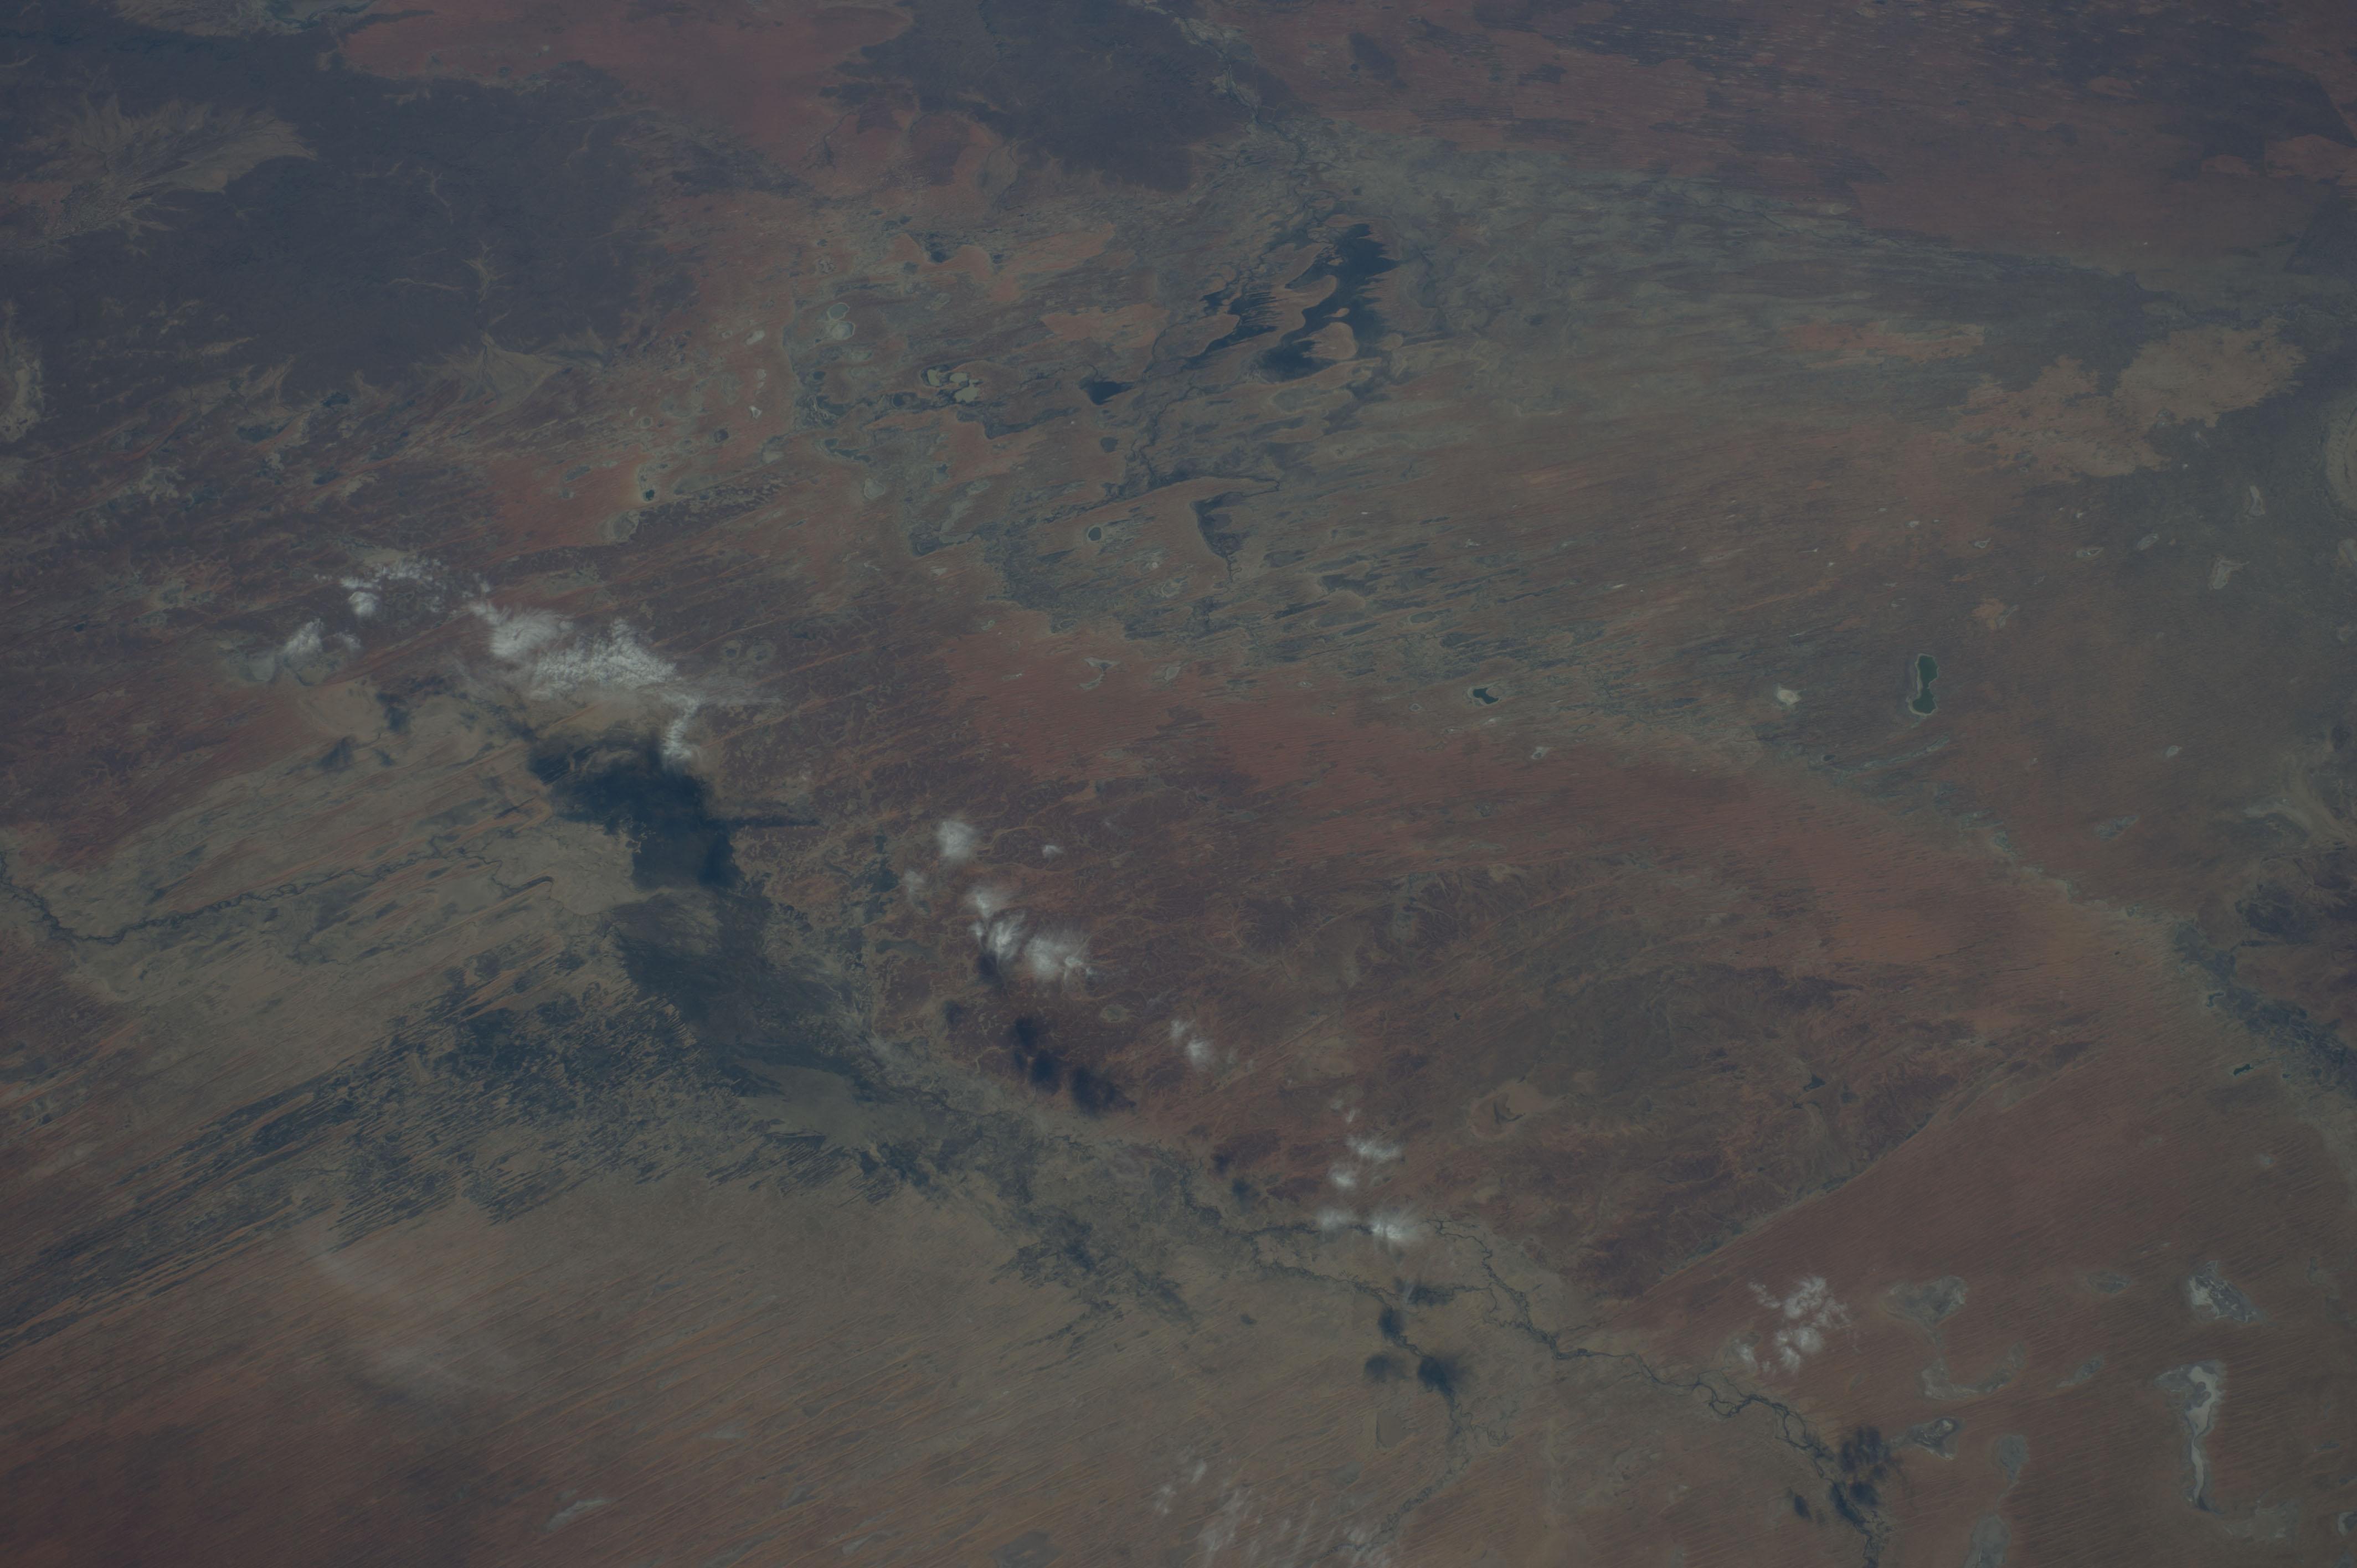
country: AUSTRALIA-SA
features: L. HOPE, L. WARRAKALANNA, L. PERIGUNDI
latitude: -27.5
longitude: 139.5
